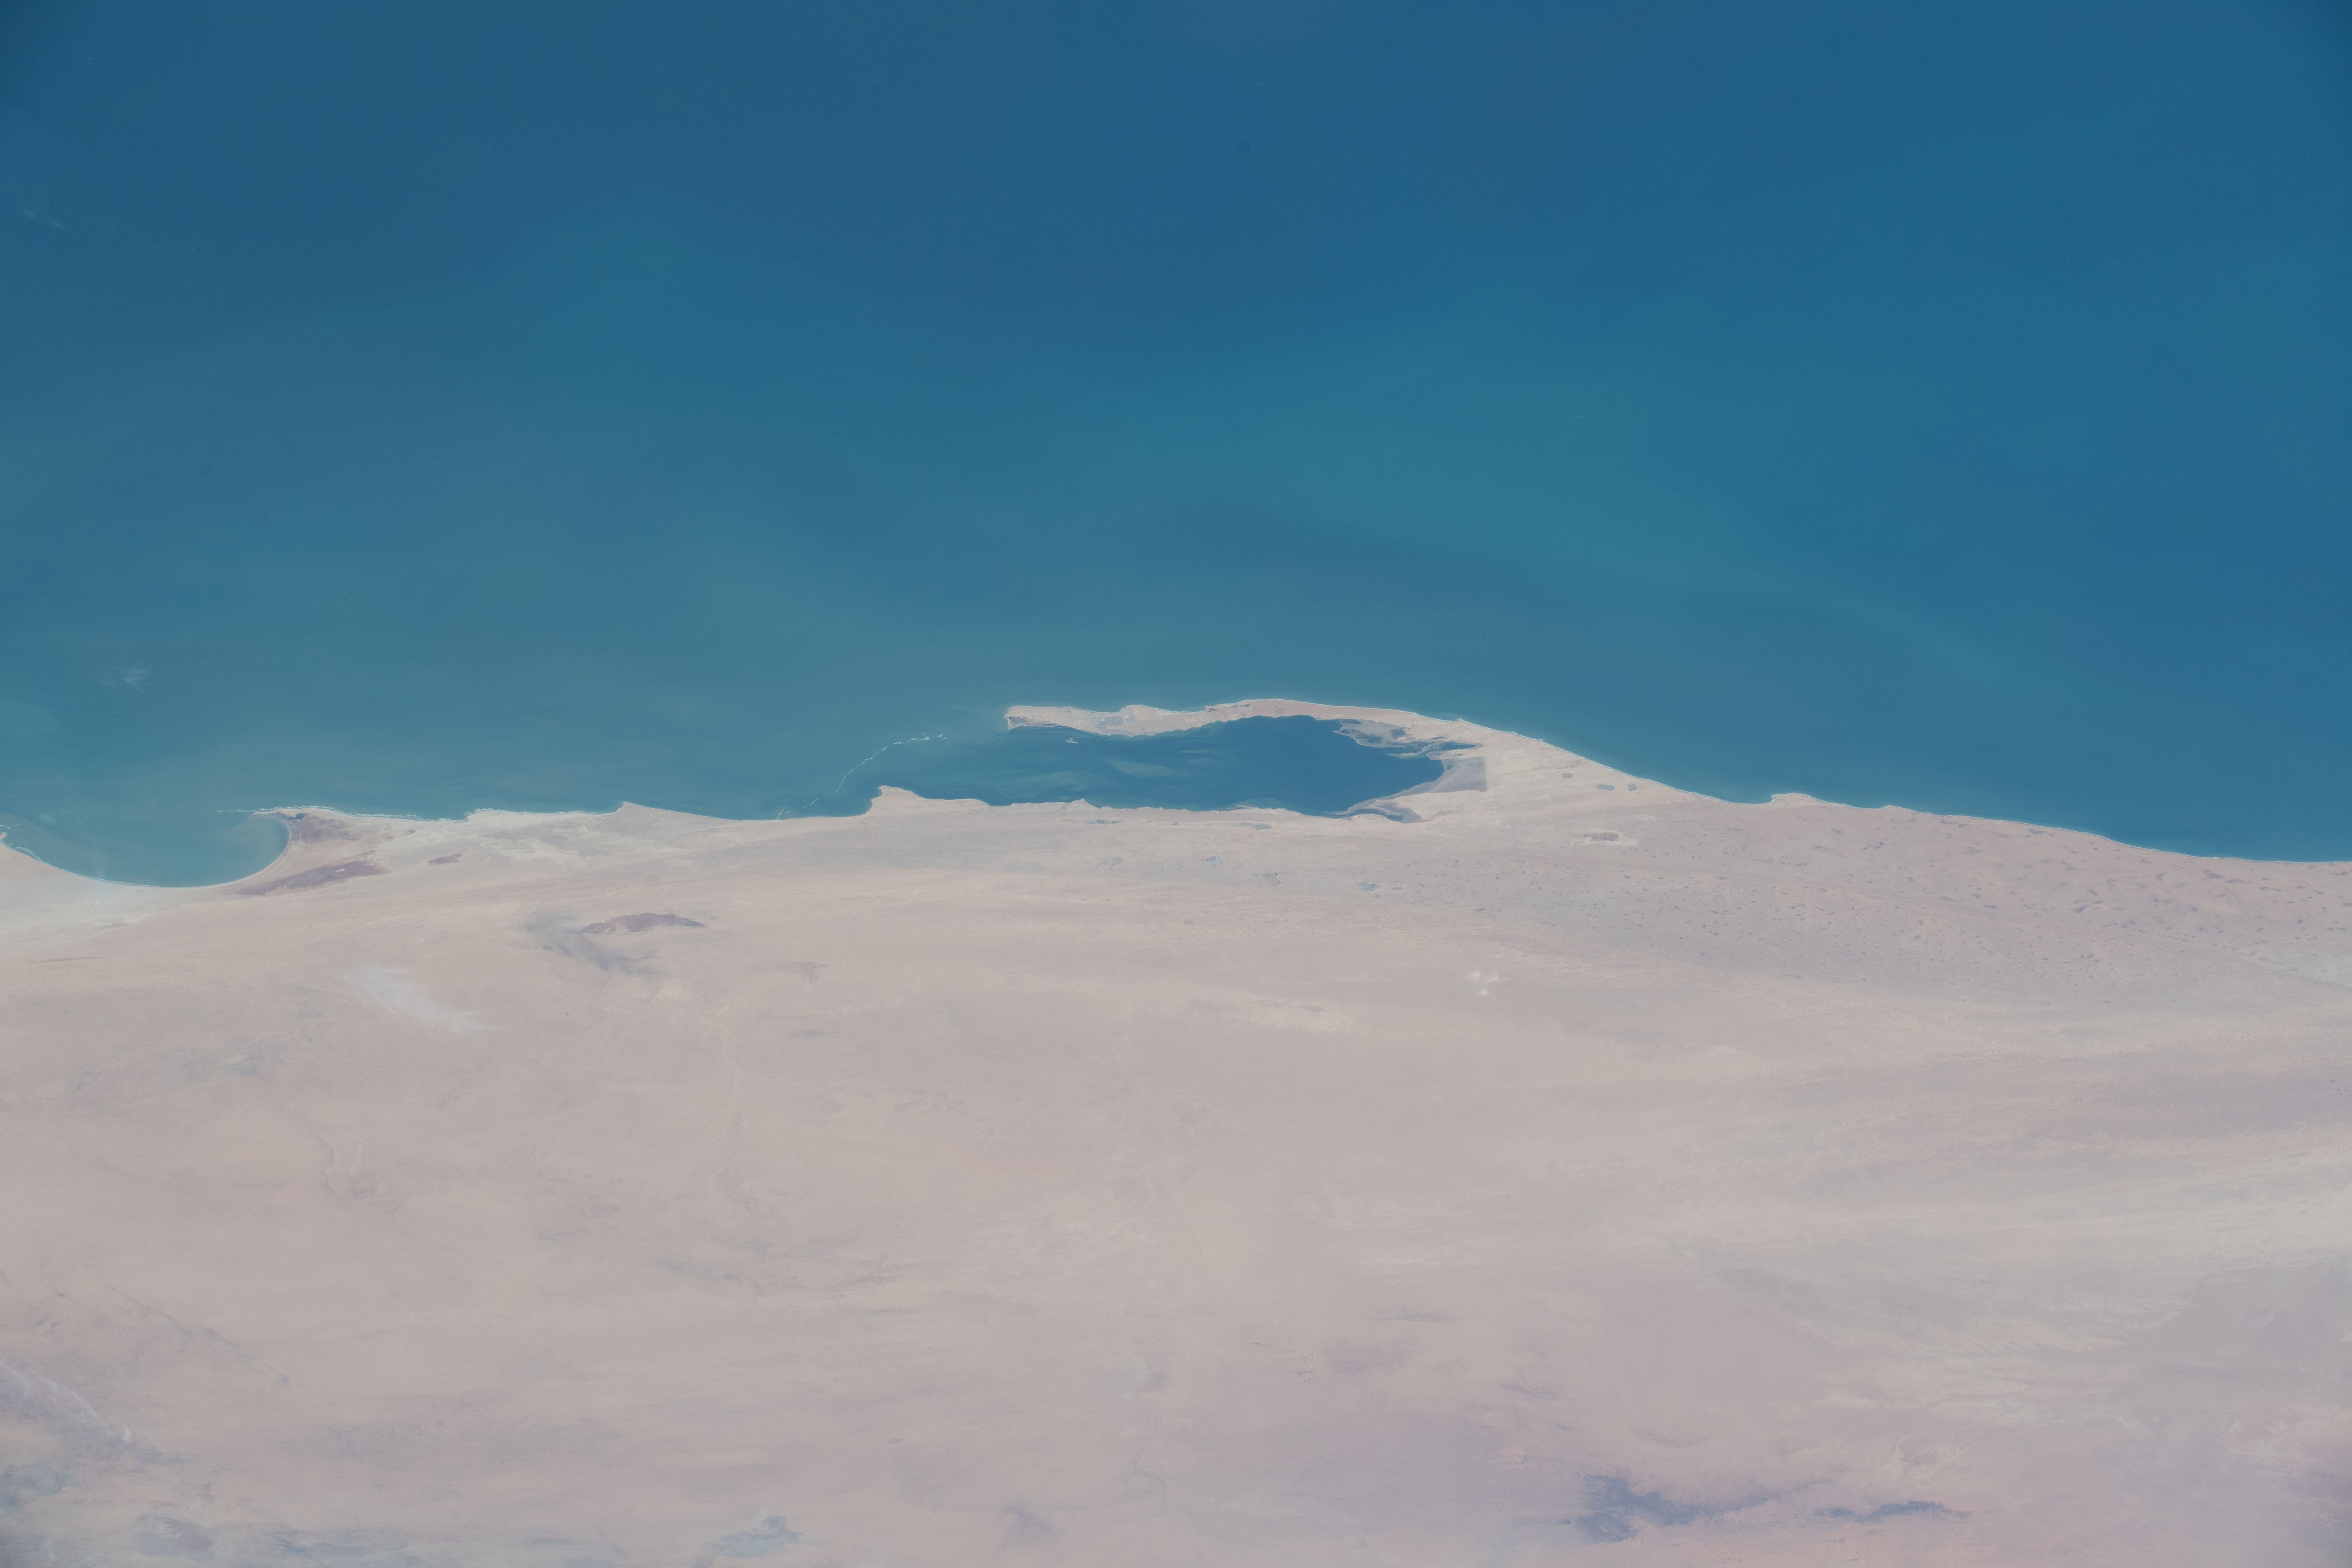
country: WESTERN SAHARA
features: BAHIA DE DAKHLA
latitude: 23.7
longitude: -15.8
